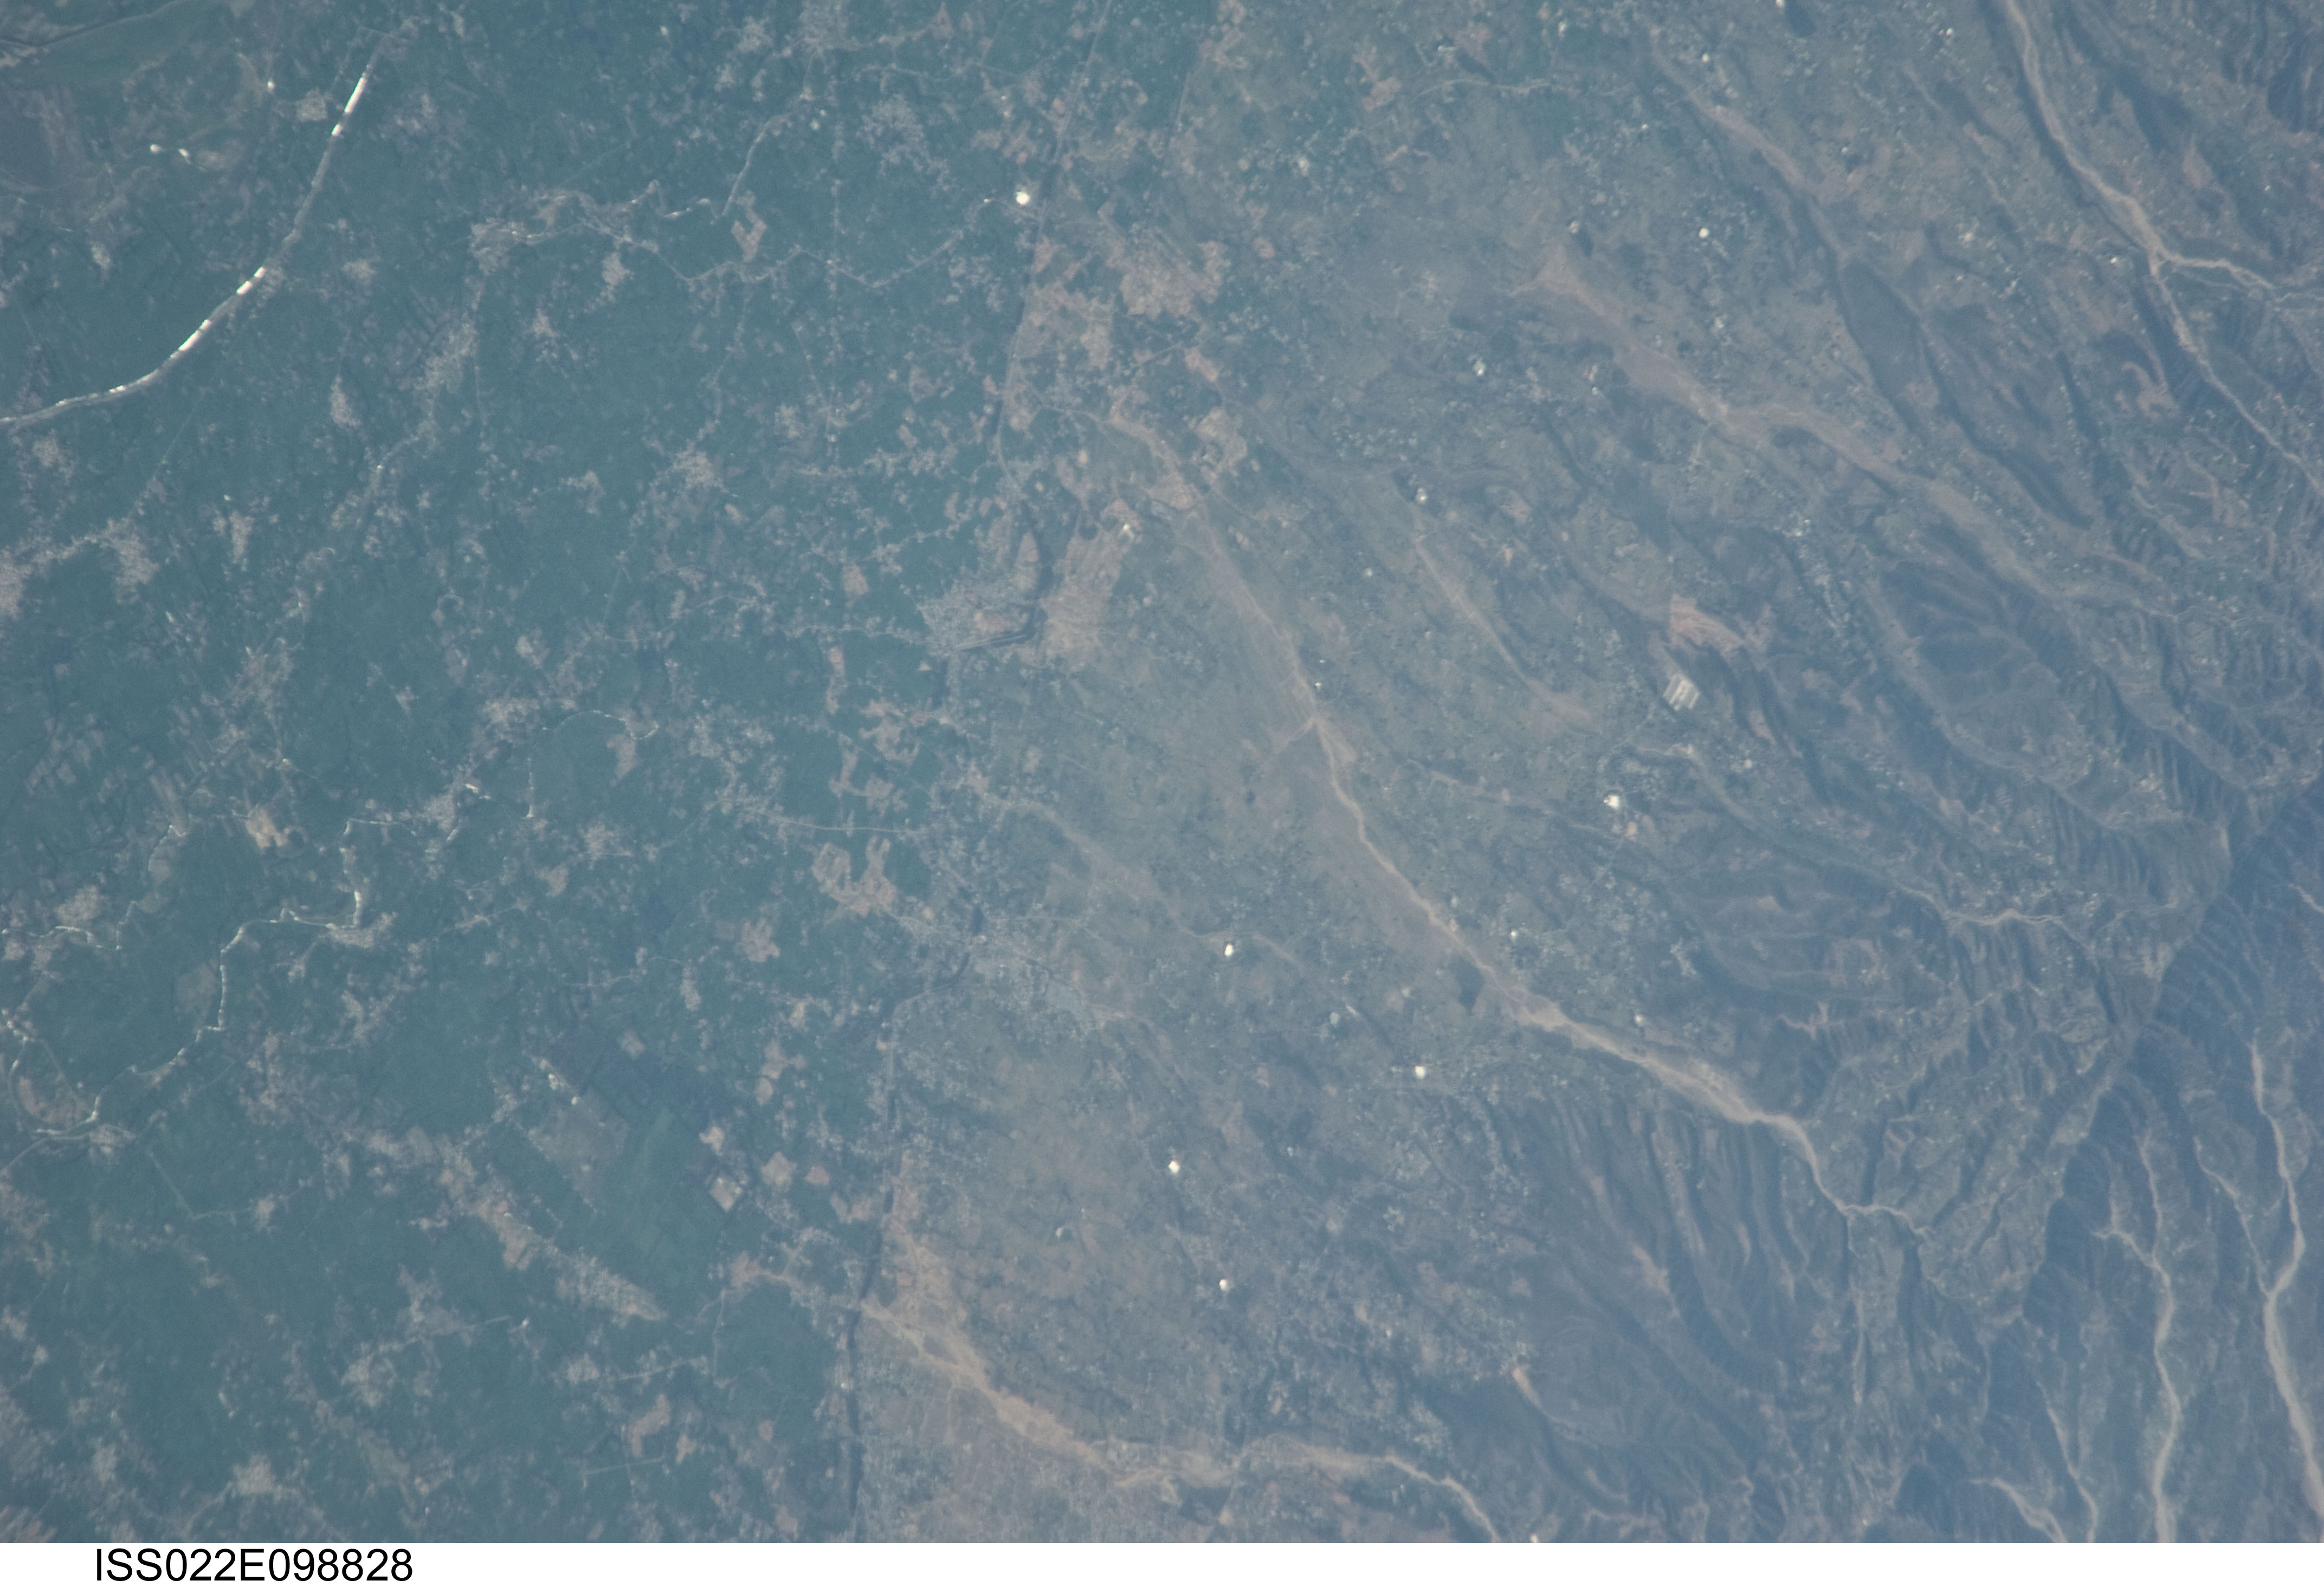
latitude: 32.8
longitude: 74.8
